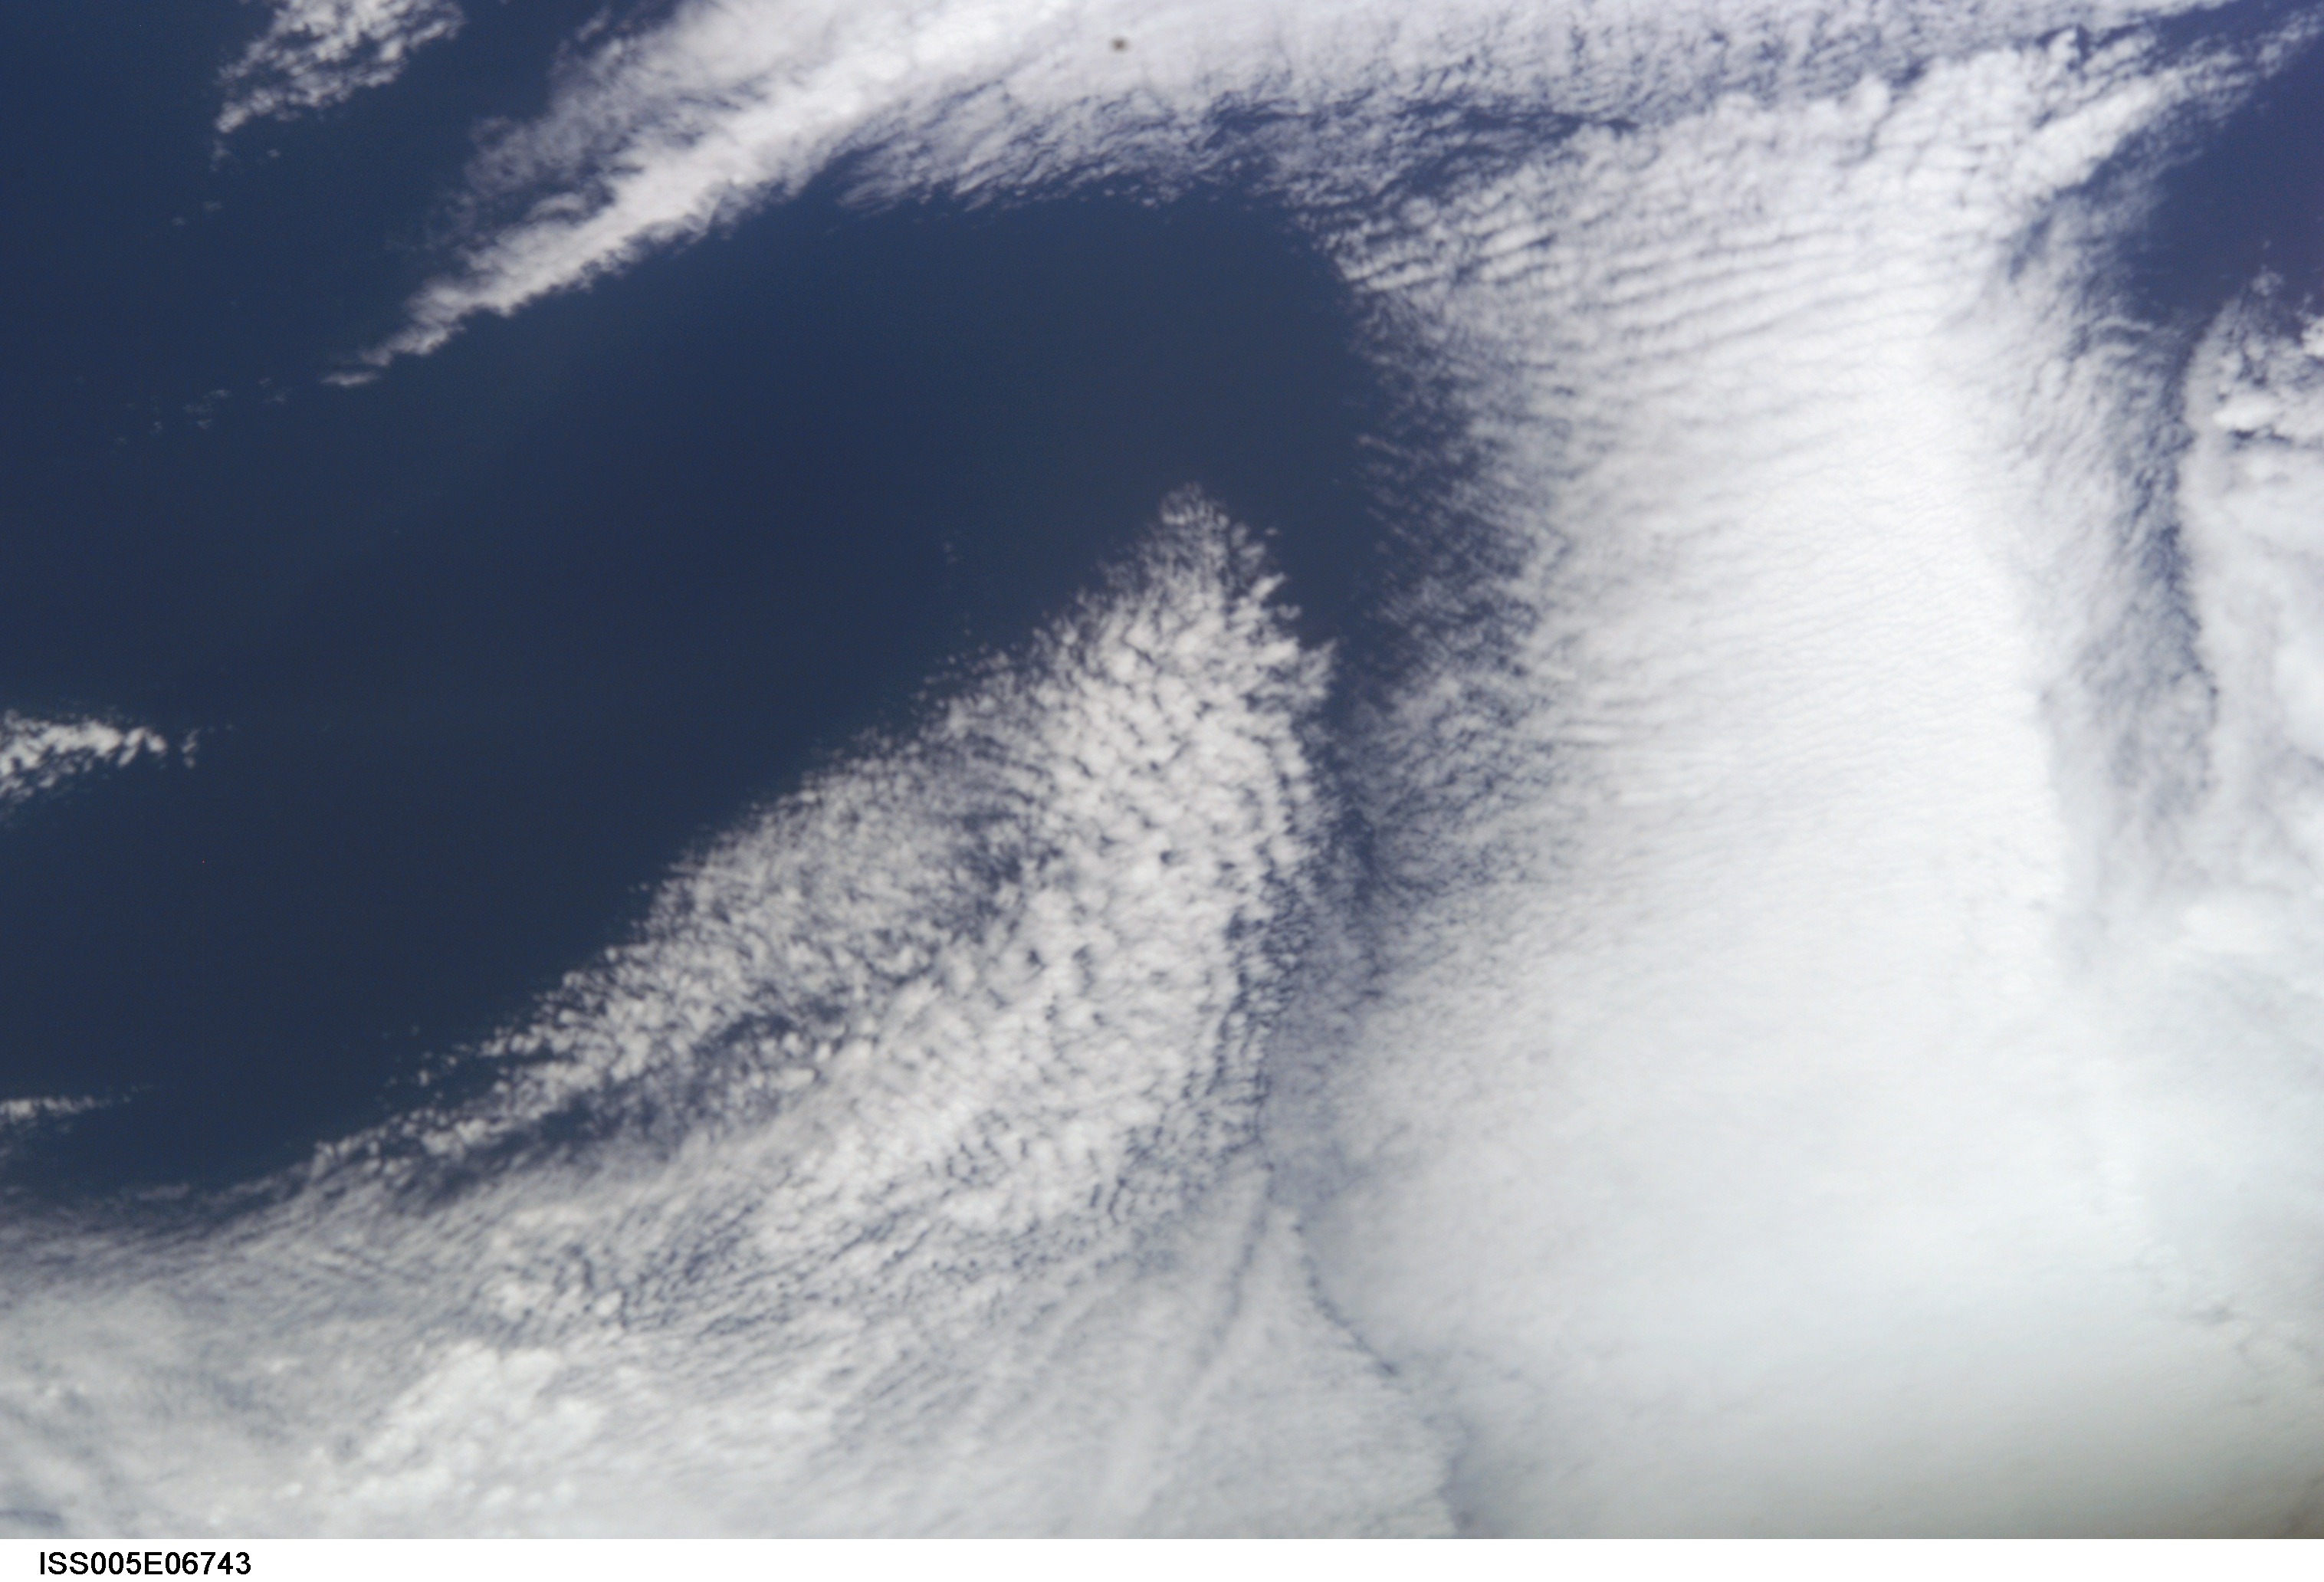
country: MADEIRA ISLANDS
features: CLOUD VORTEX
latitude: 32.5
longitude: -17.0
